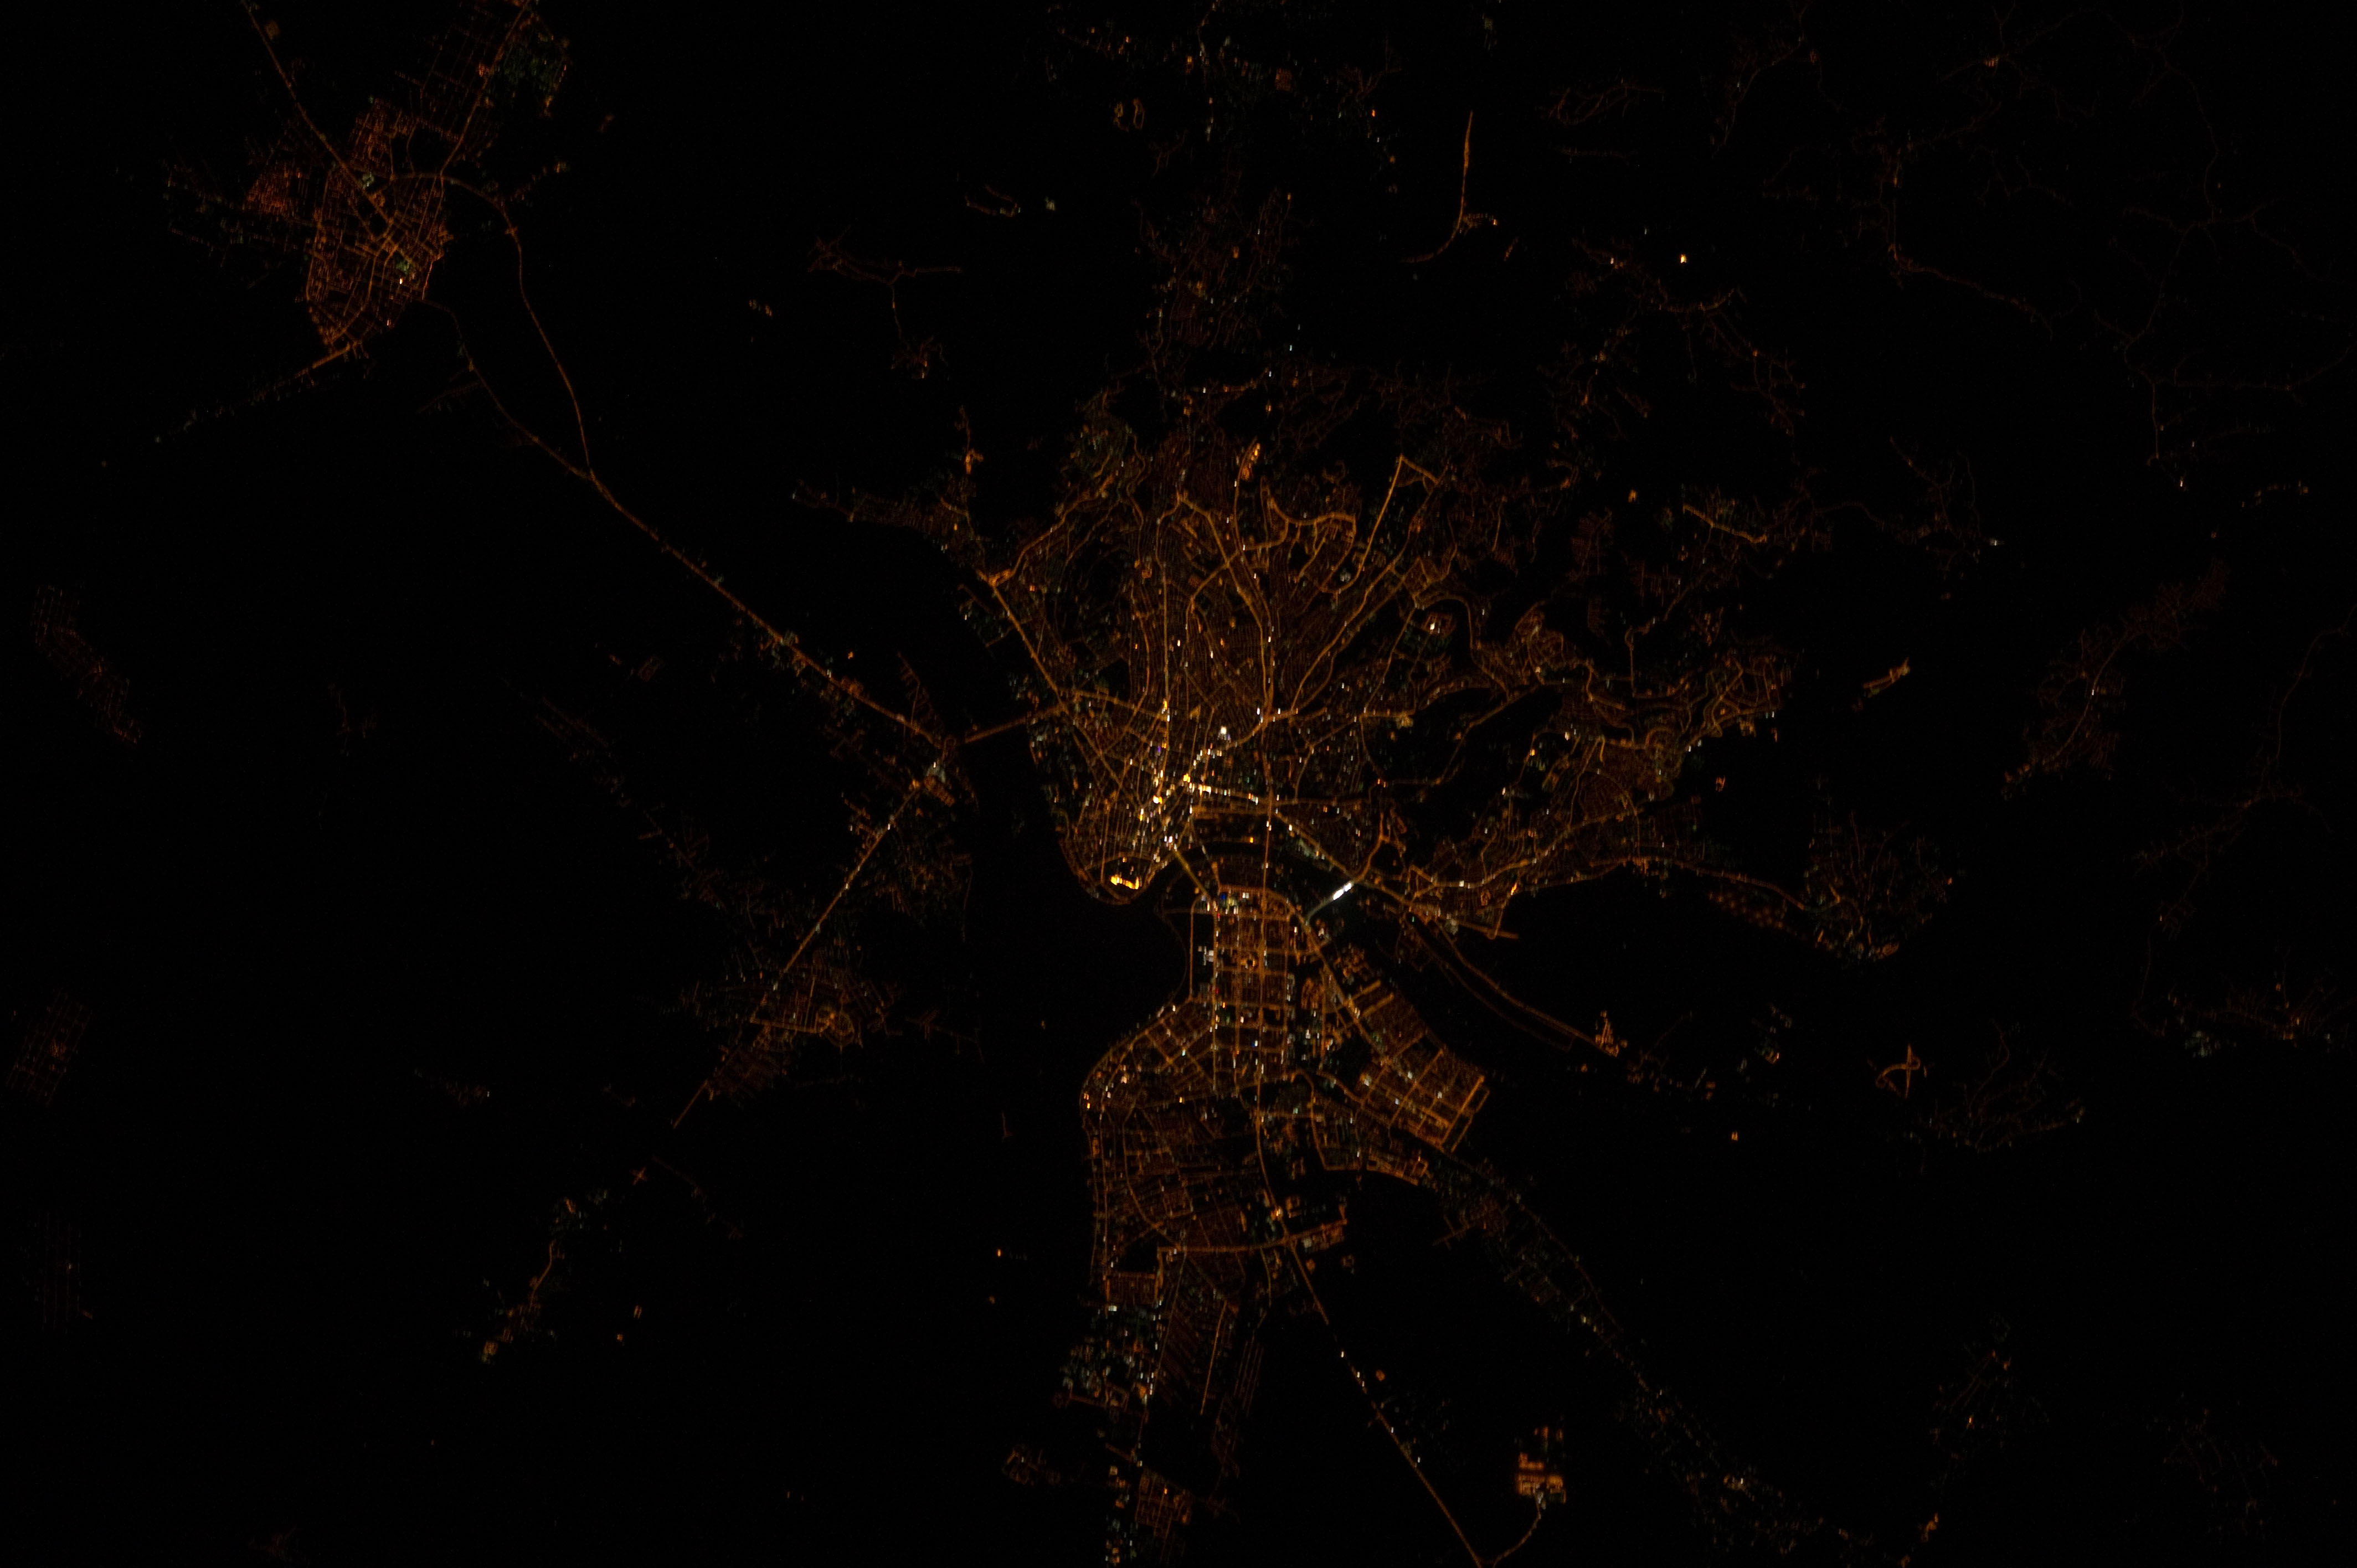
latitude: 44.8
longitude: 20.4
